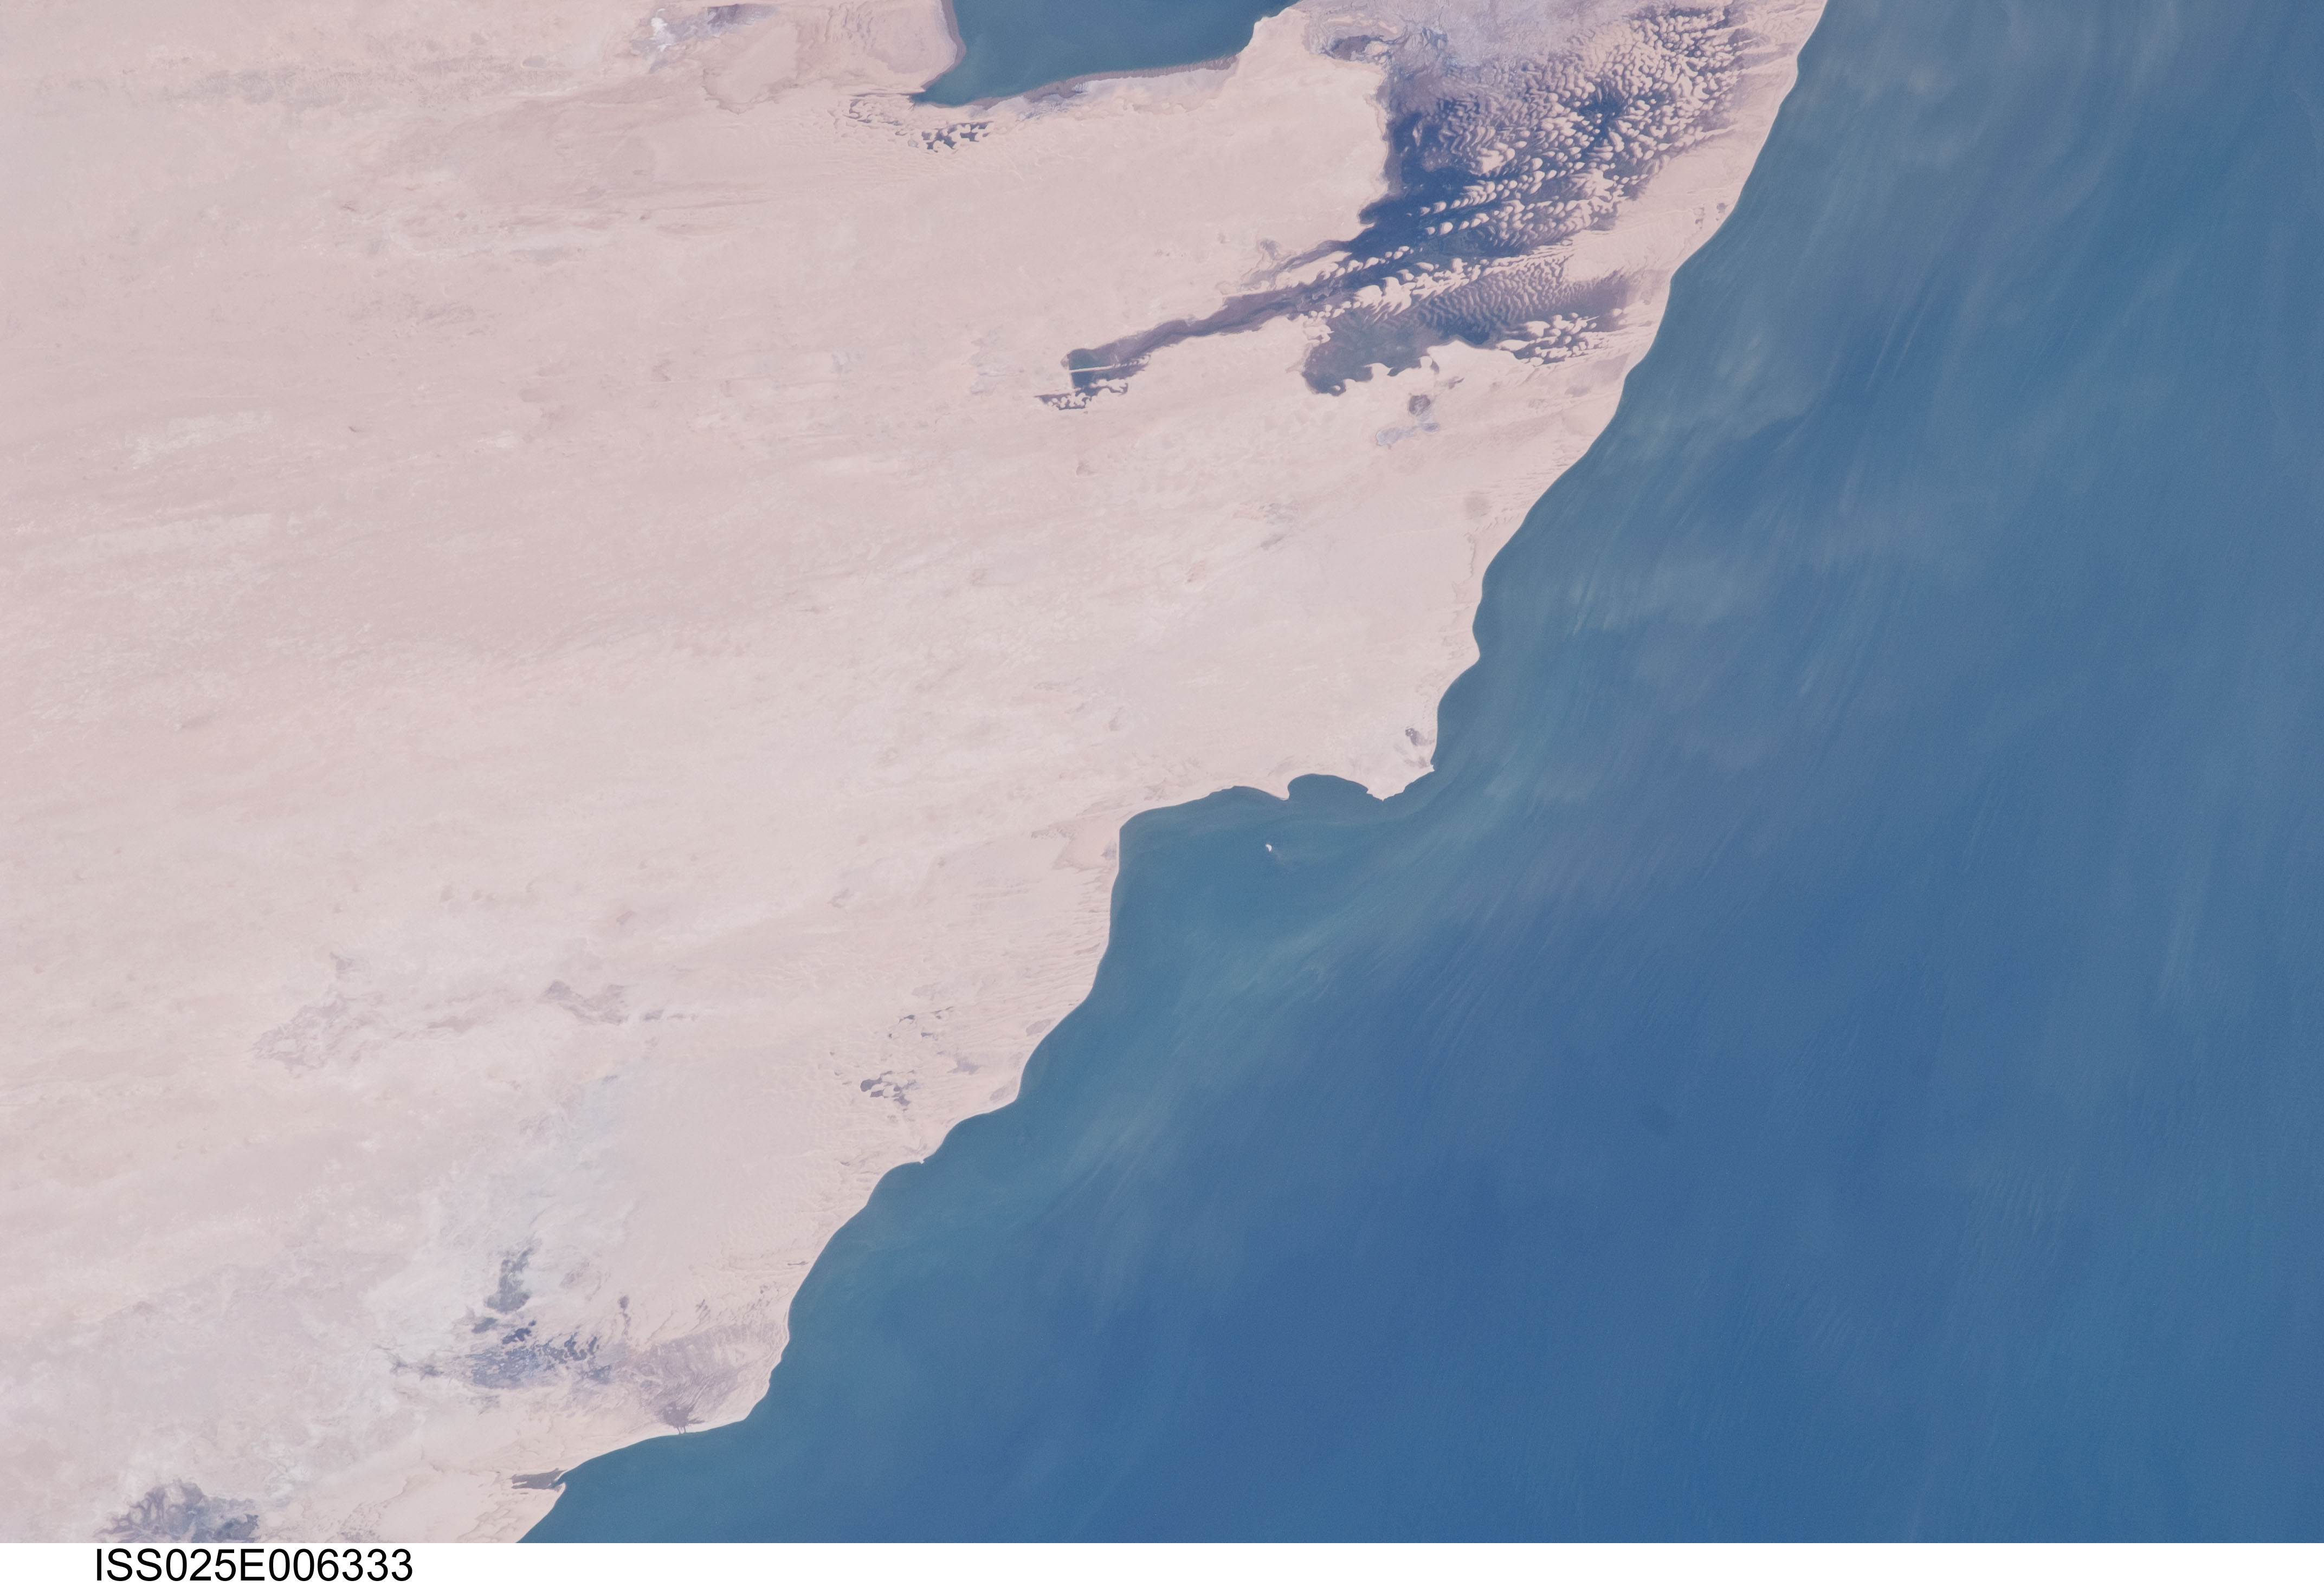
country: MAURITANIA
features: ATLANTIC OCEAN COAST NORTH OF CAPE AGADIR, LAGOONS, DUNES
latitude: 20.7
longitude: -16.7
